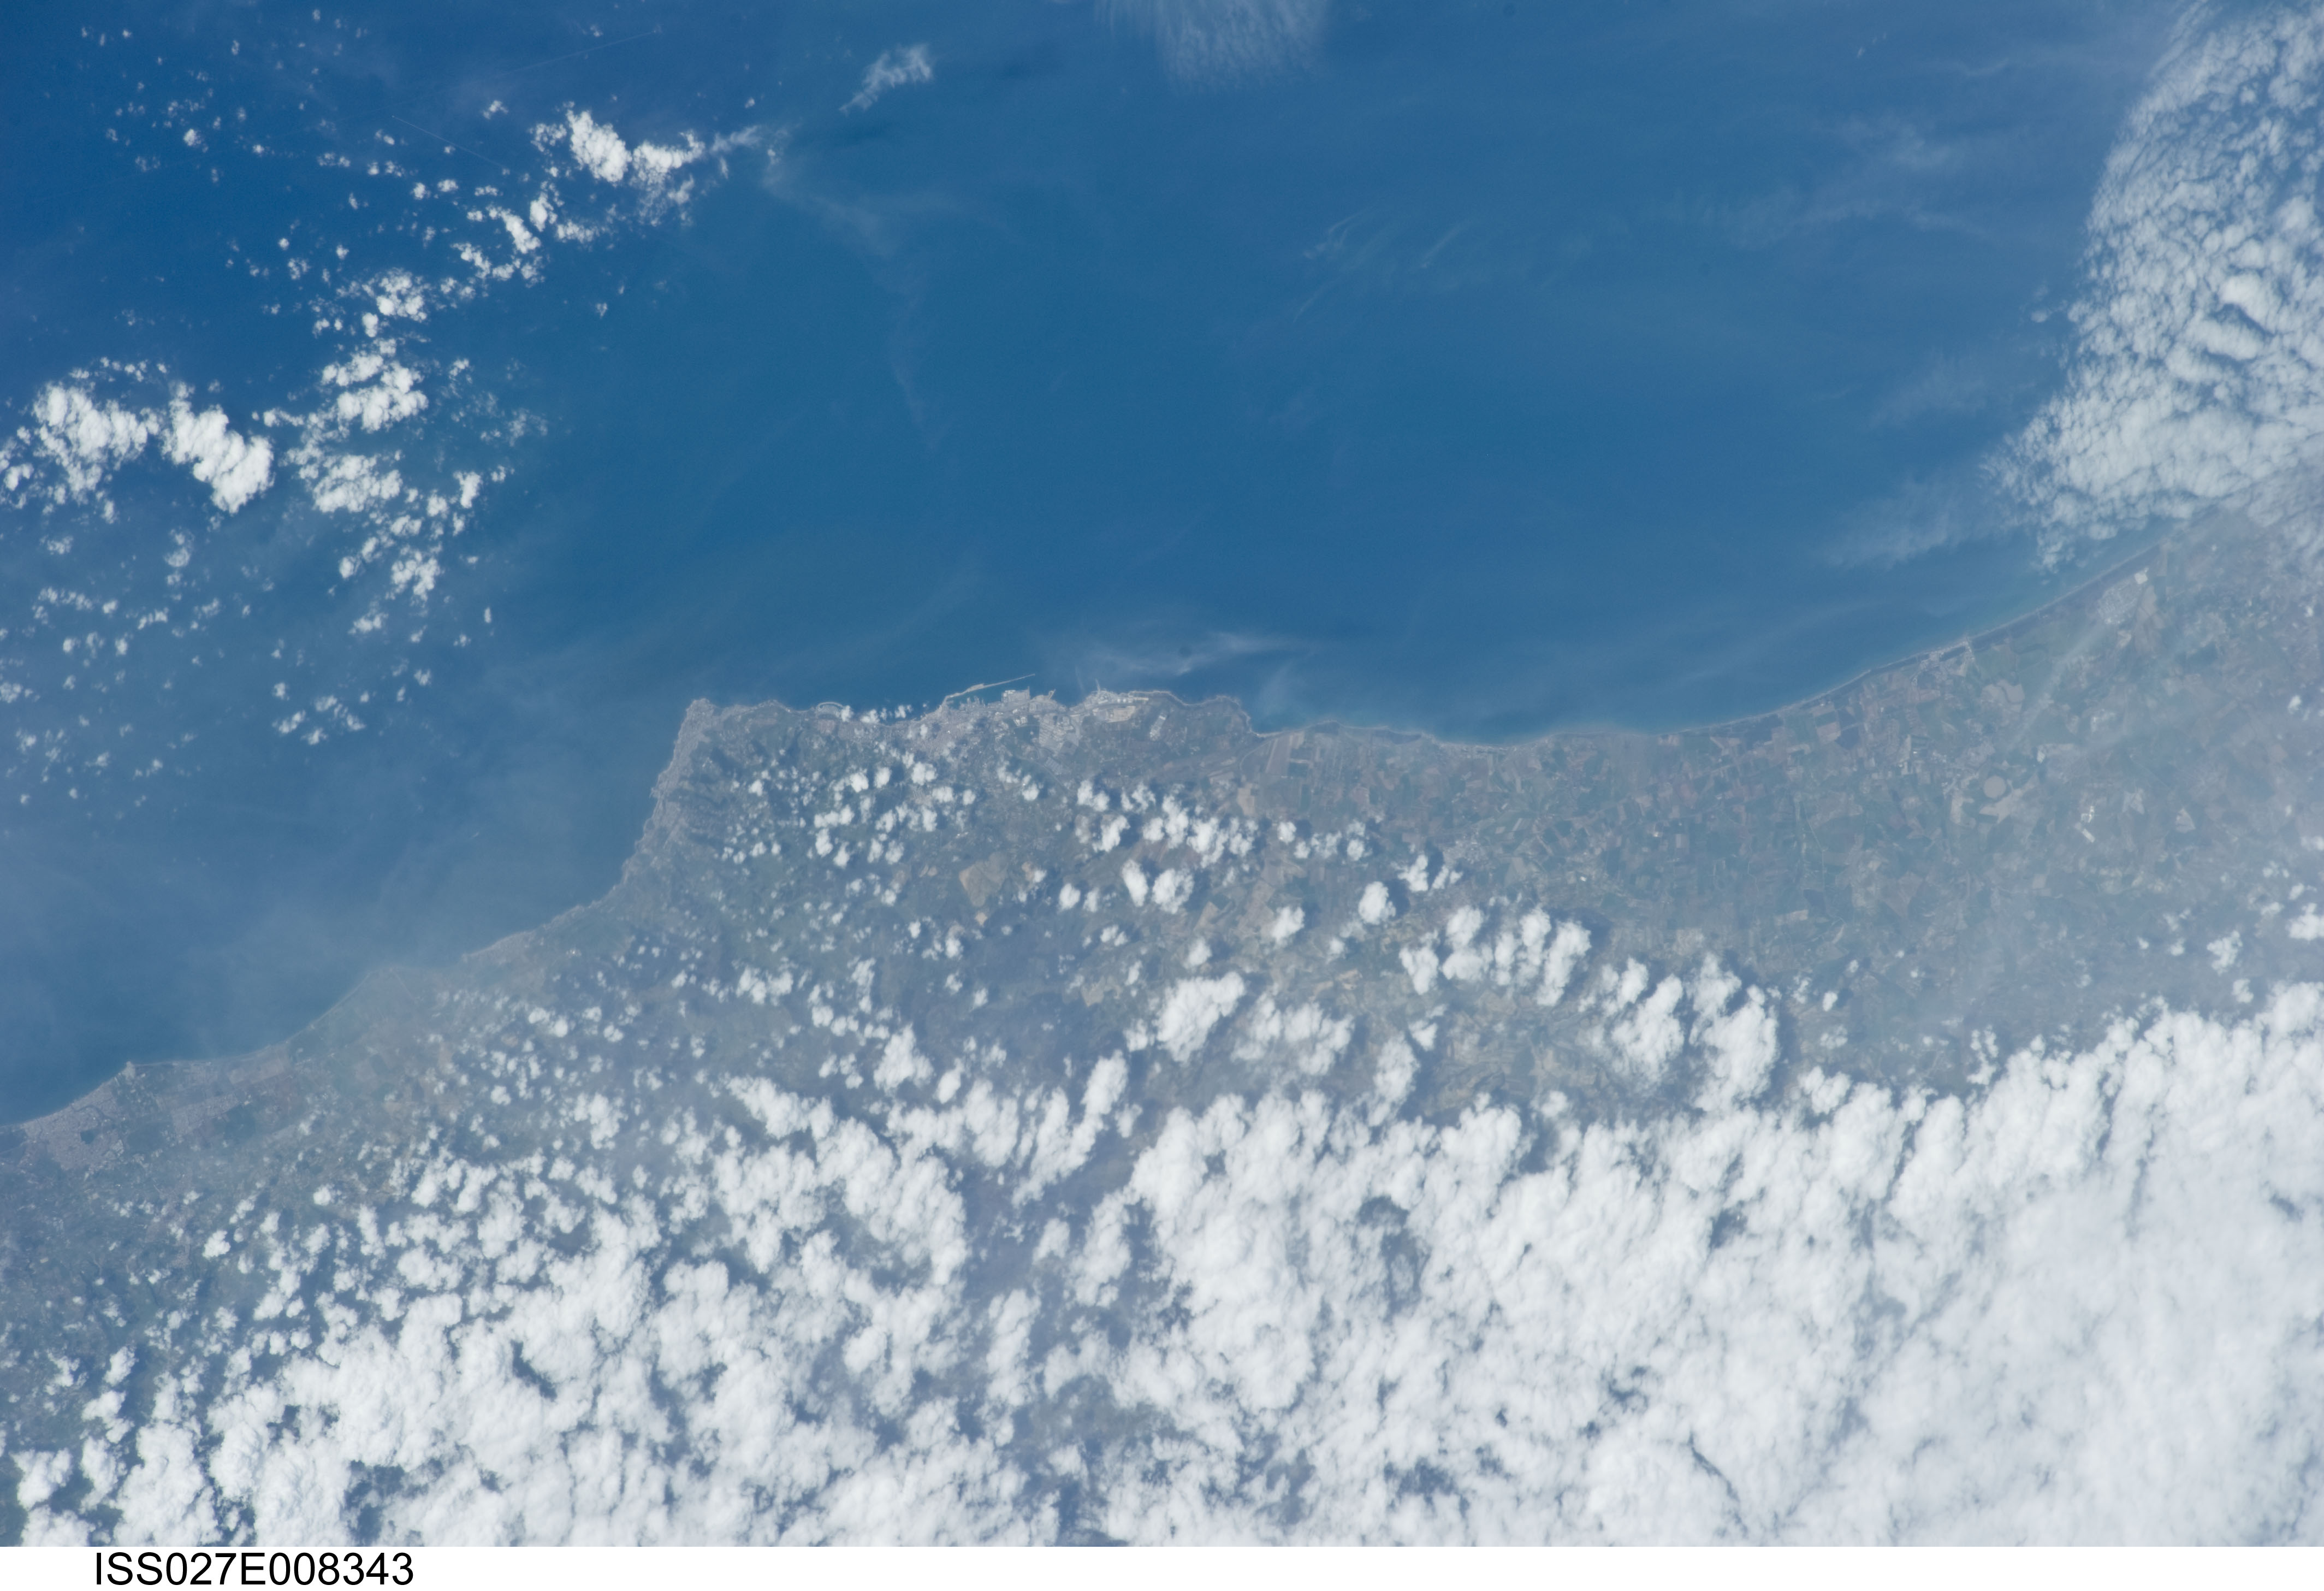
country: ITALY
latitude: 42.2
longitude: 11.8
